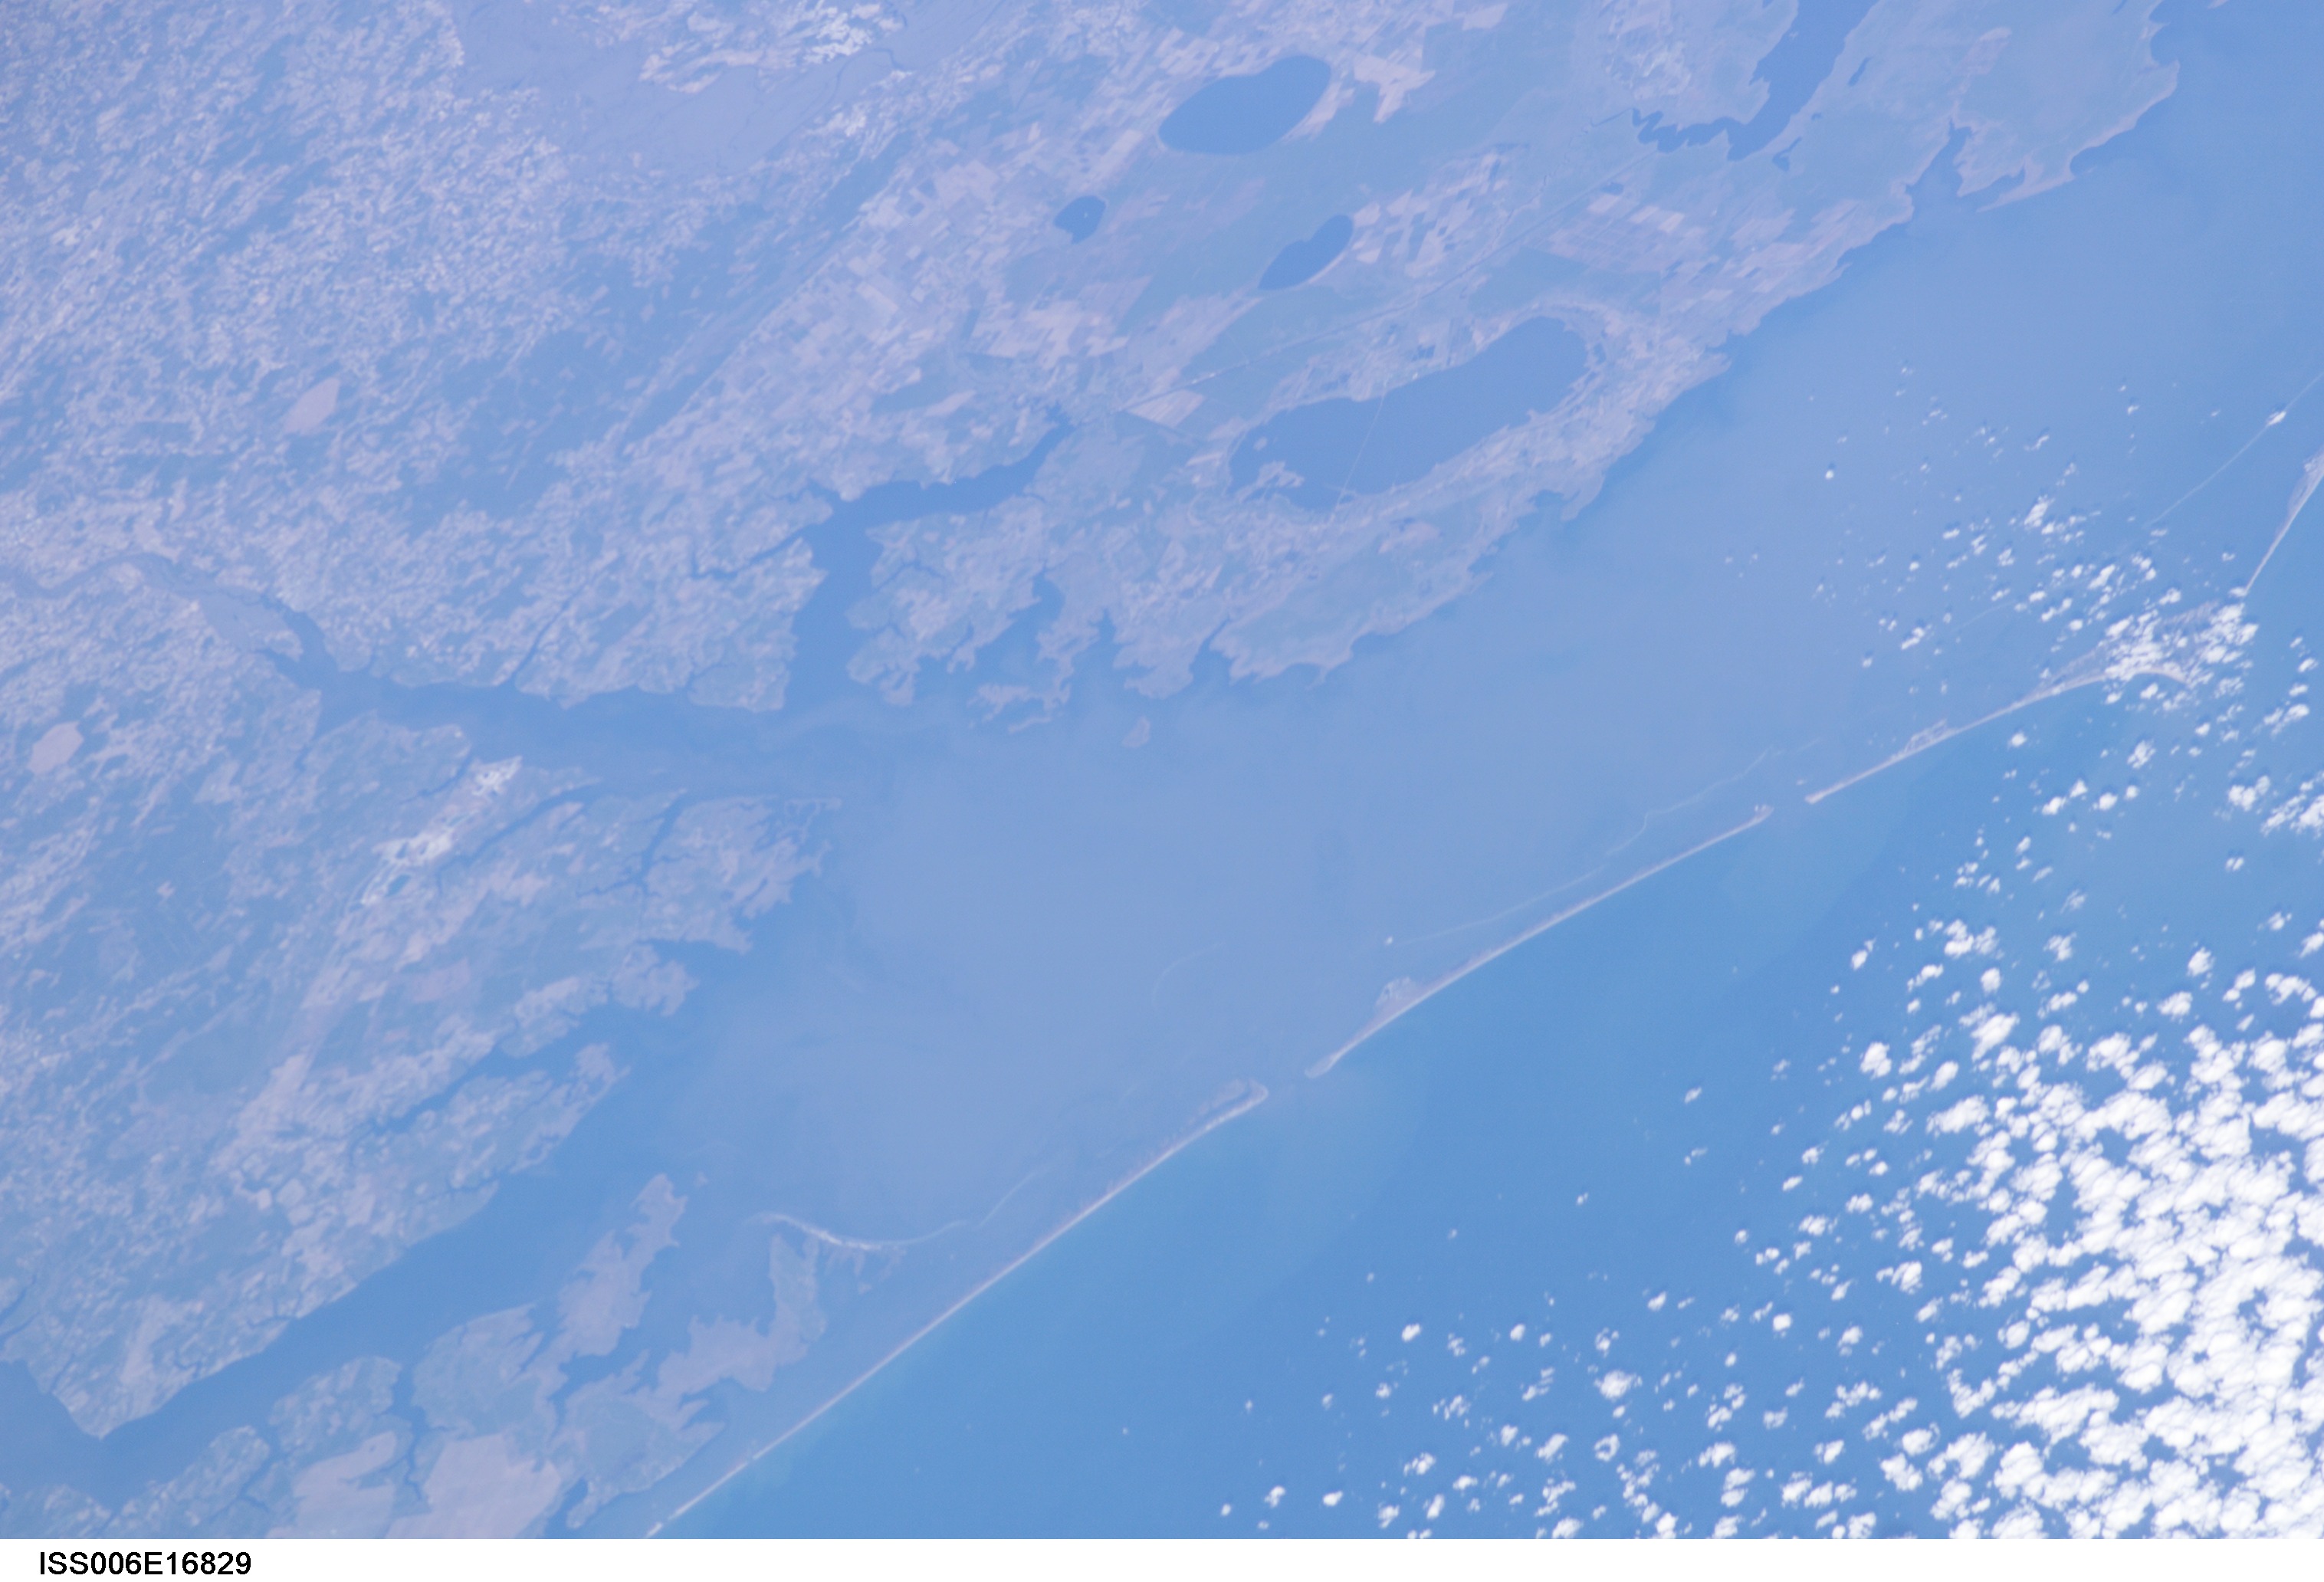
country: USA-NORTH CAROLINA
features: PAMLICO SOUND, ATLANTIC O.
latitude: 35.3
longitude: -76.2
